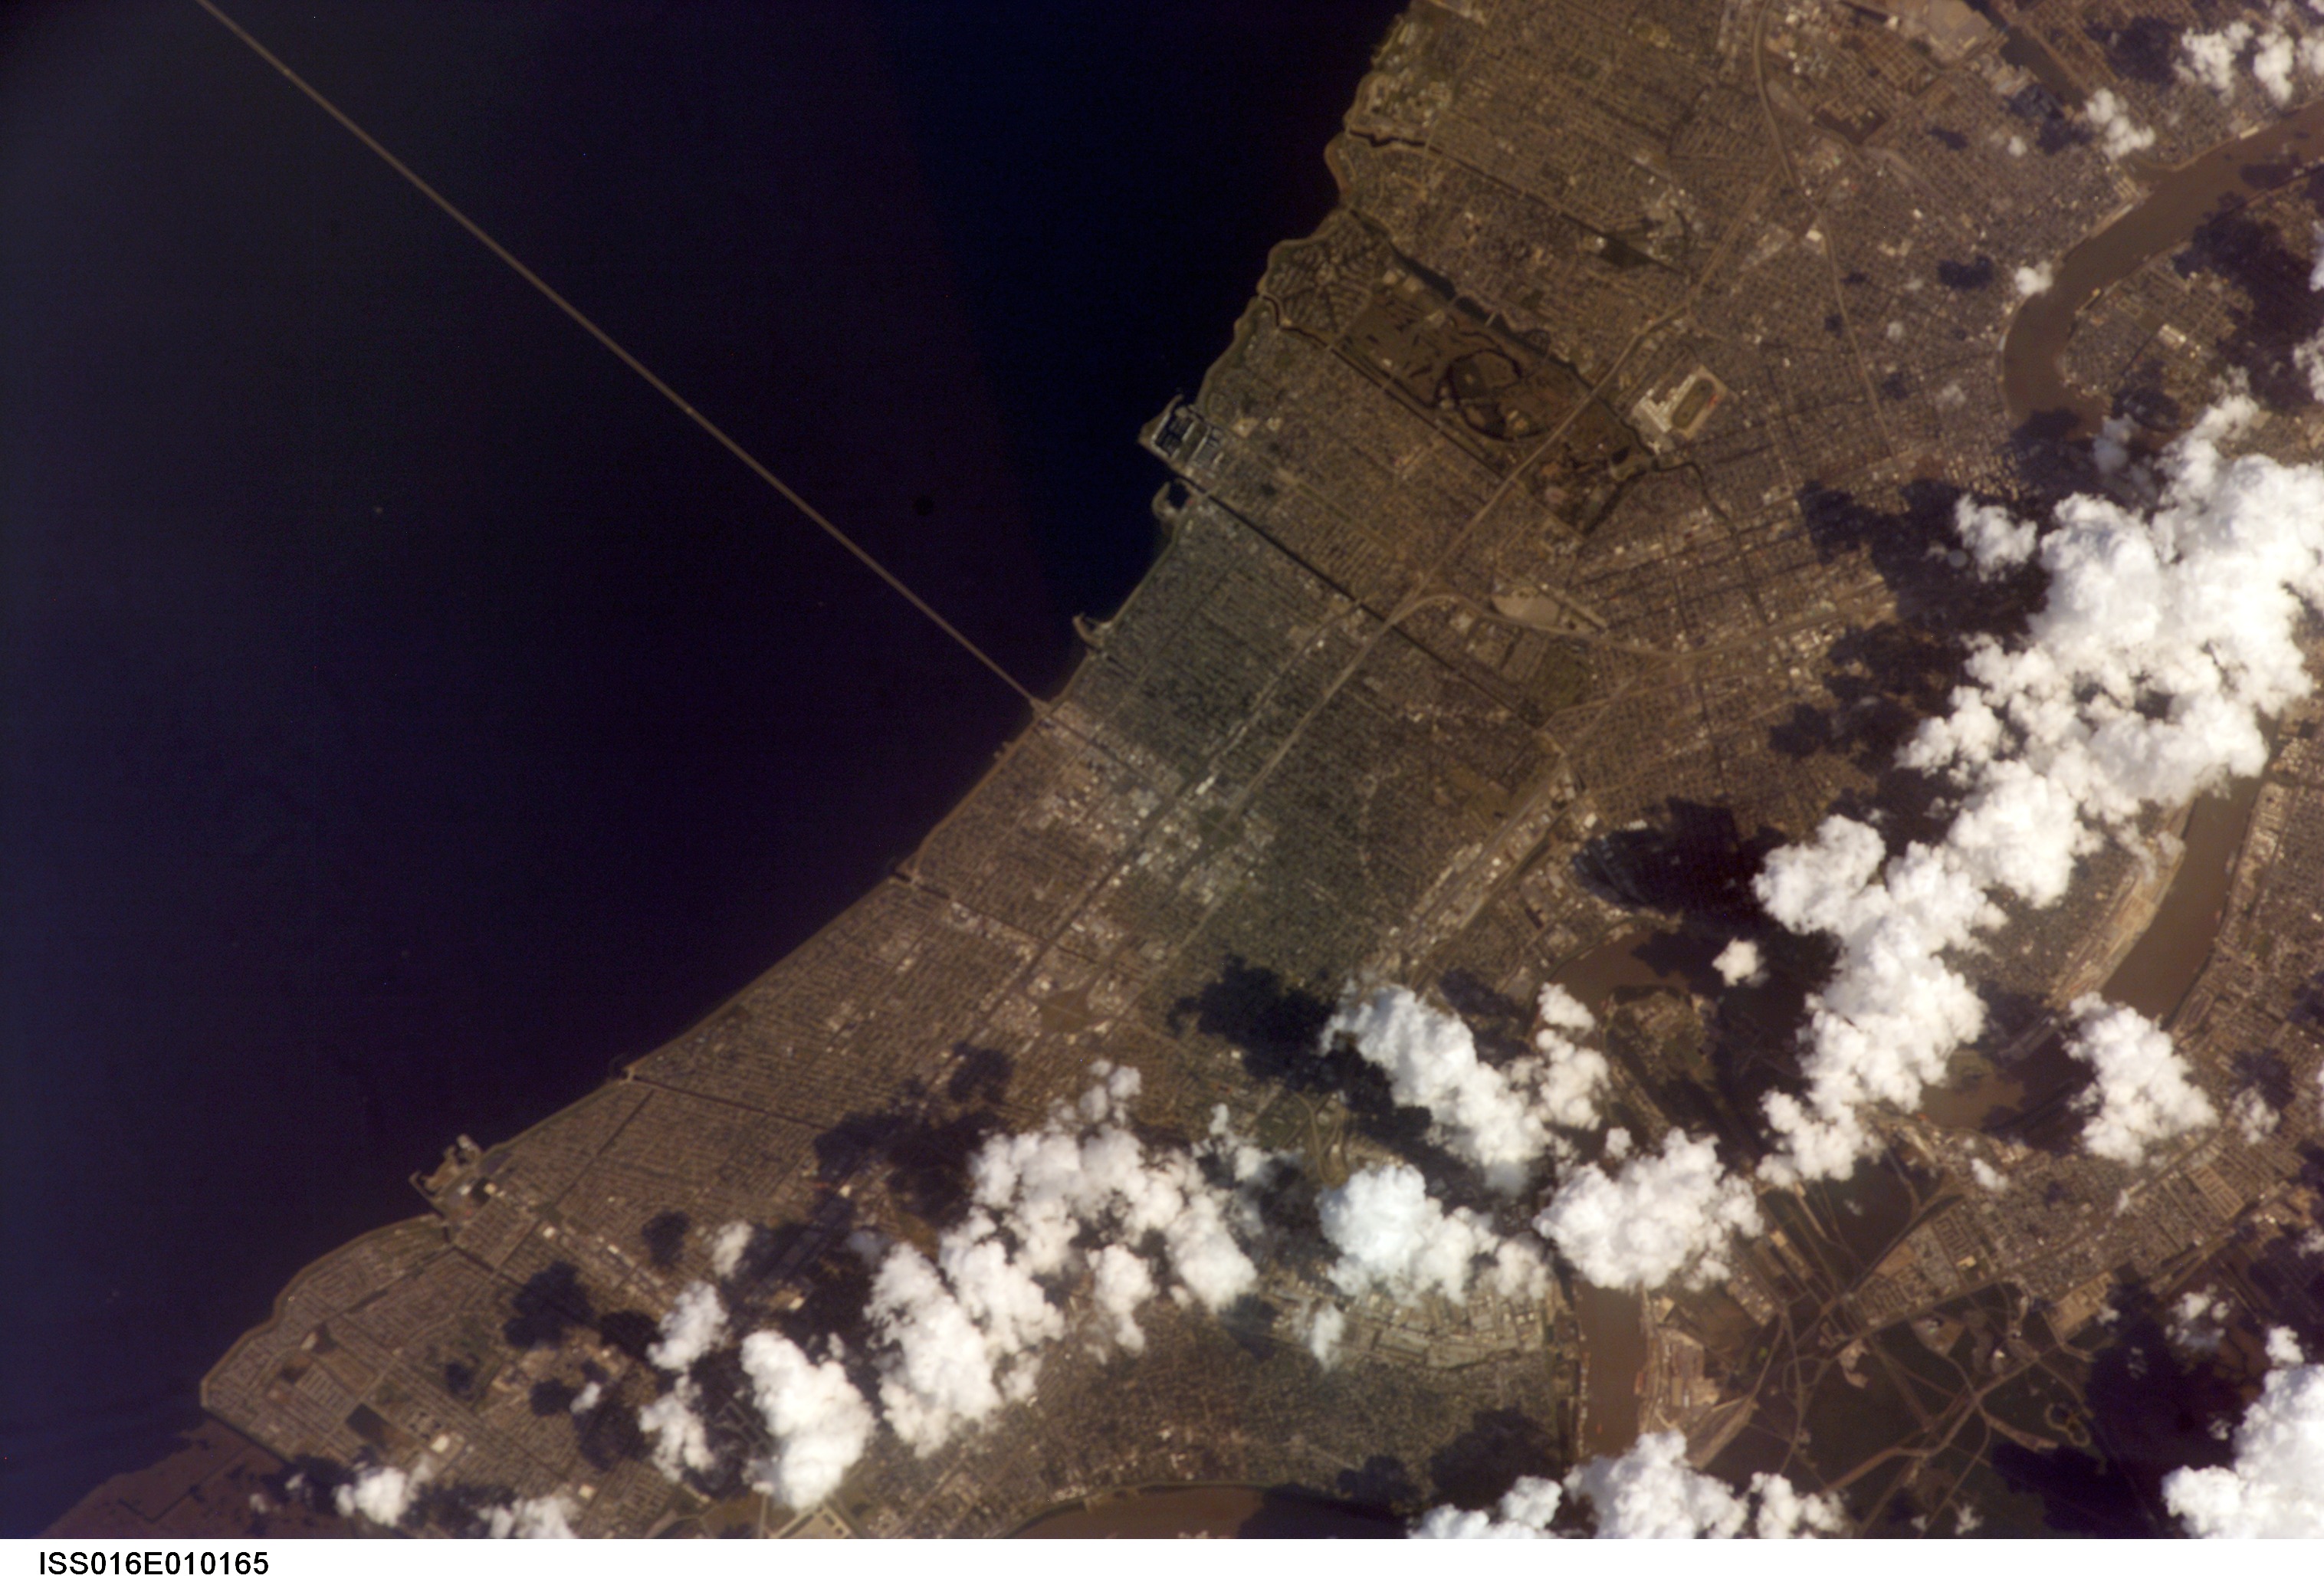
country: USA-LOUISIANA
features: NEW ORLEANS, L. PONTCHARTRAIN
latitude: 30.0
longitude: -90.1
